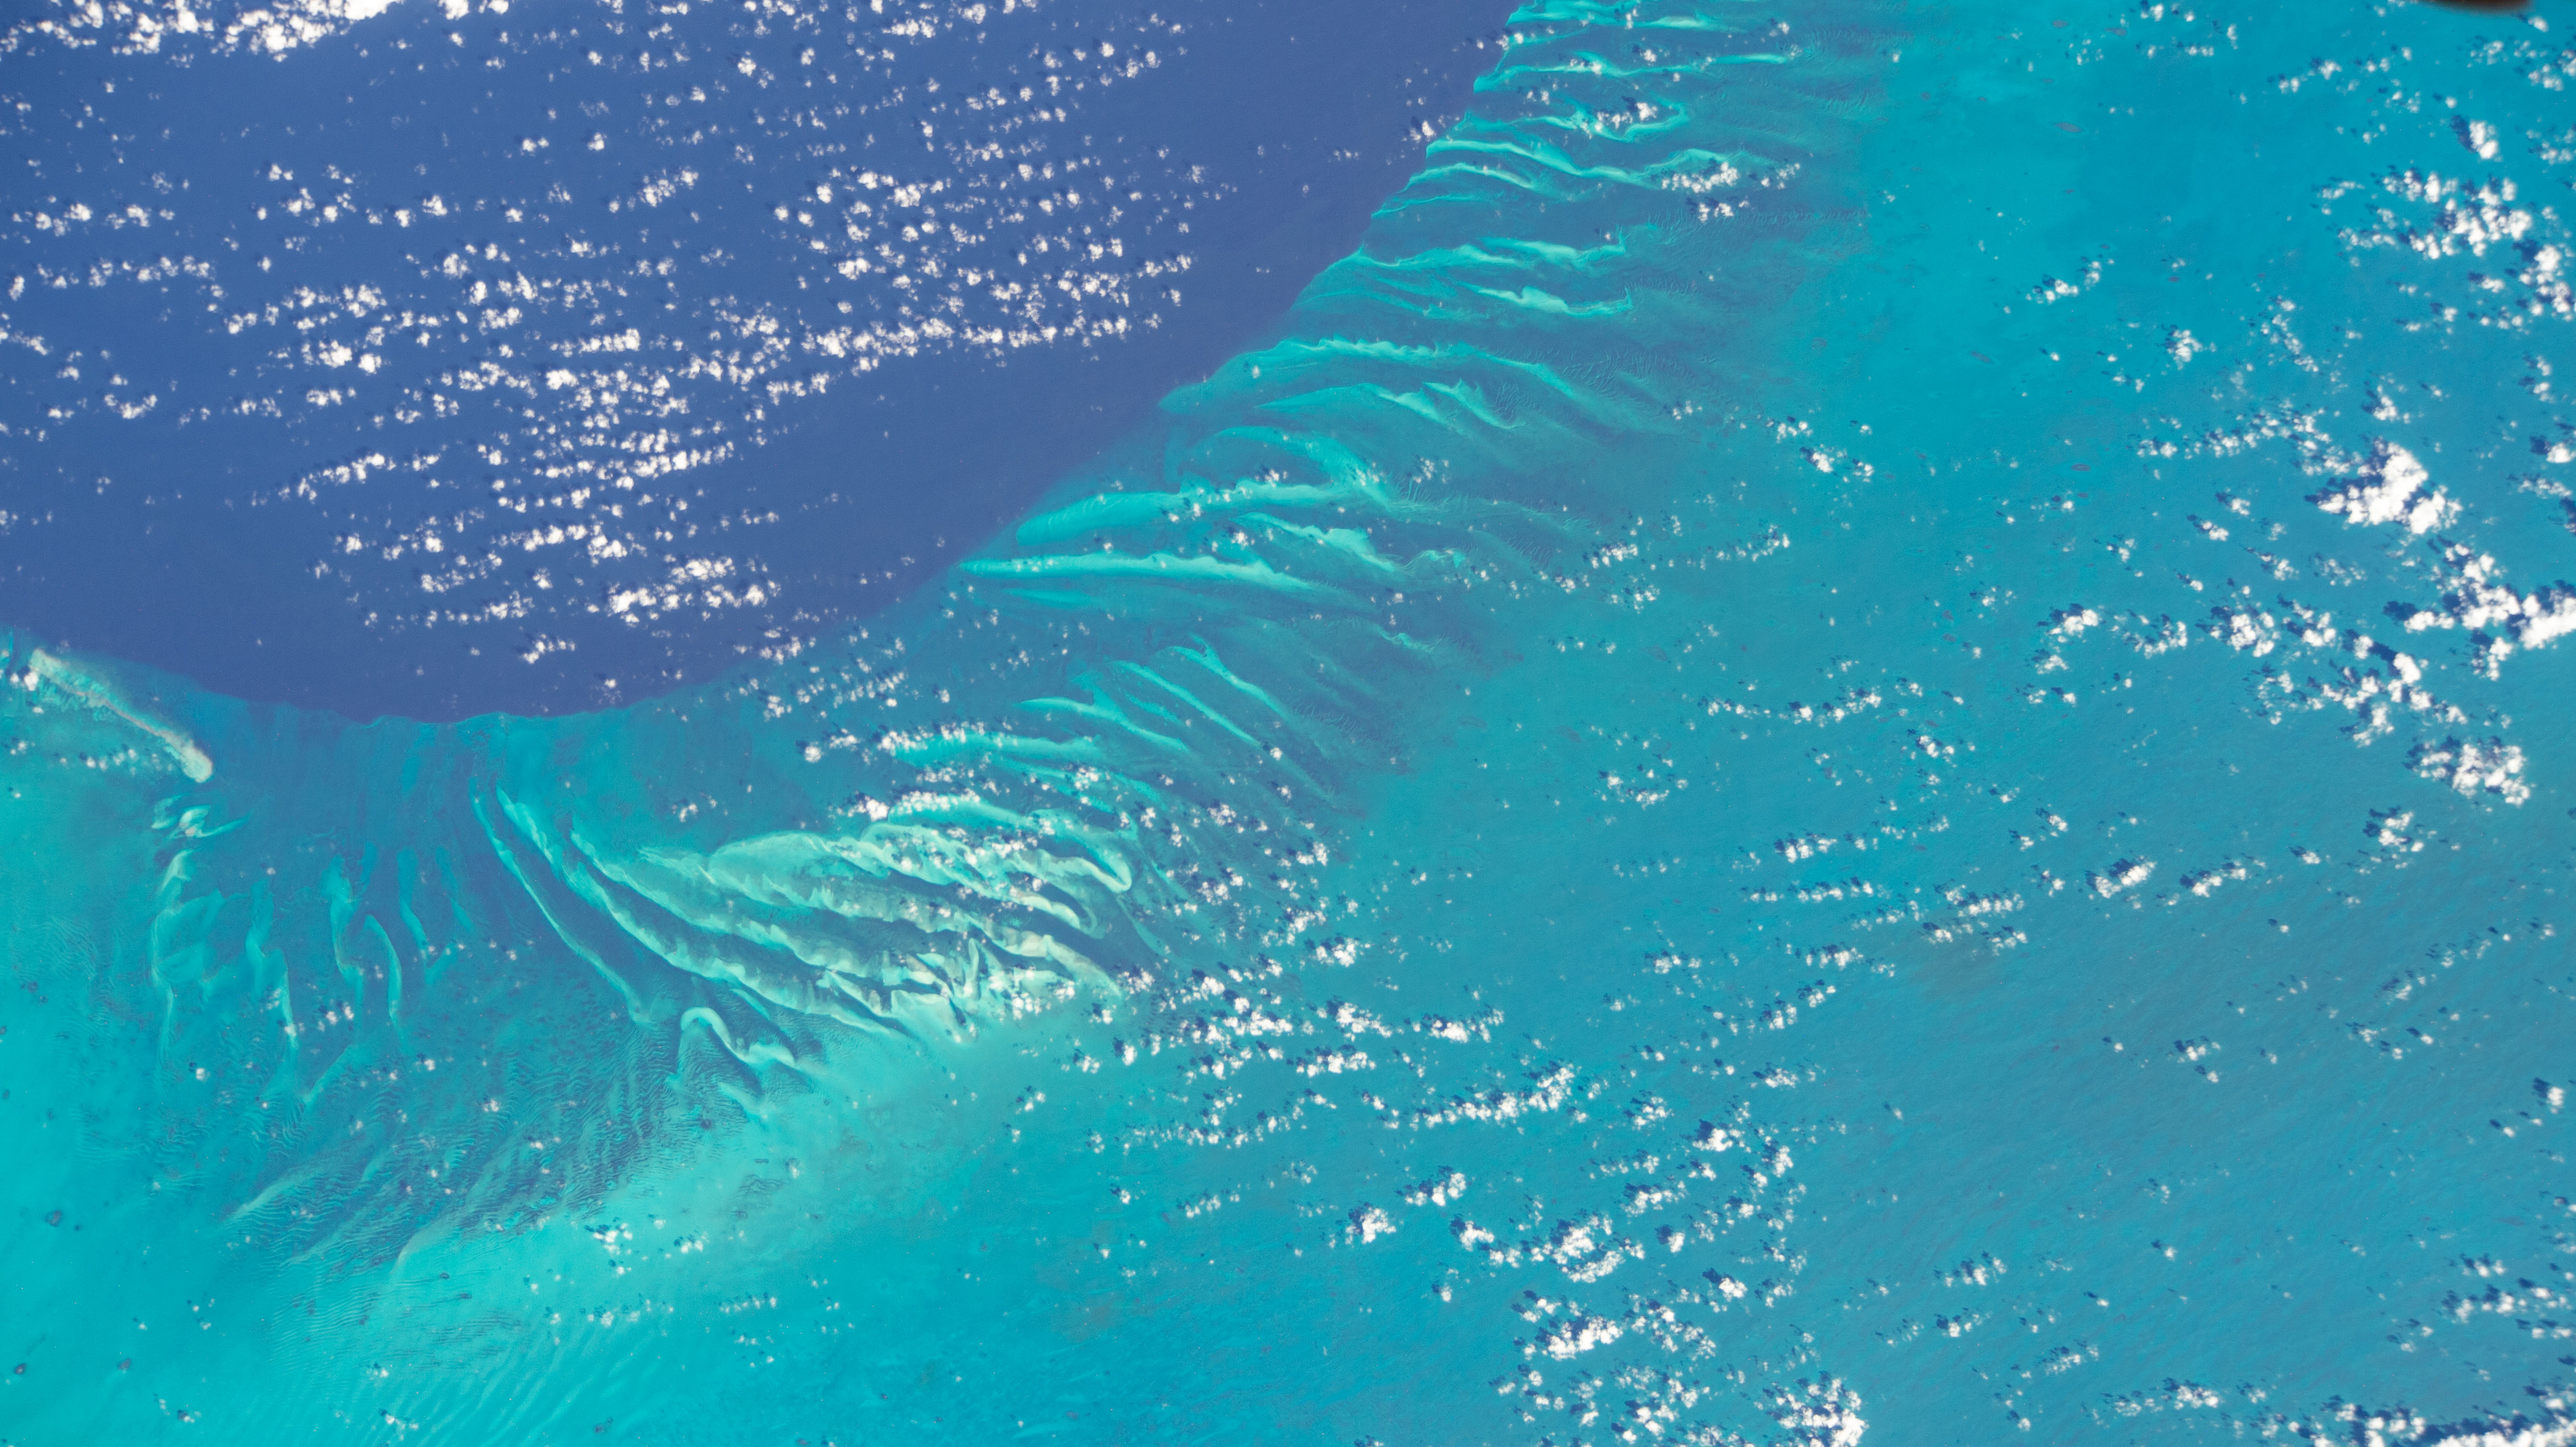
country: BAHAMAS
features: GRAND BAHAMA BANK, TONGUE OF THE OCEAN
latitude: 23.2
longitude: -76.5
